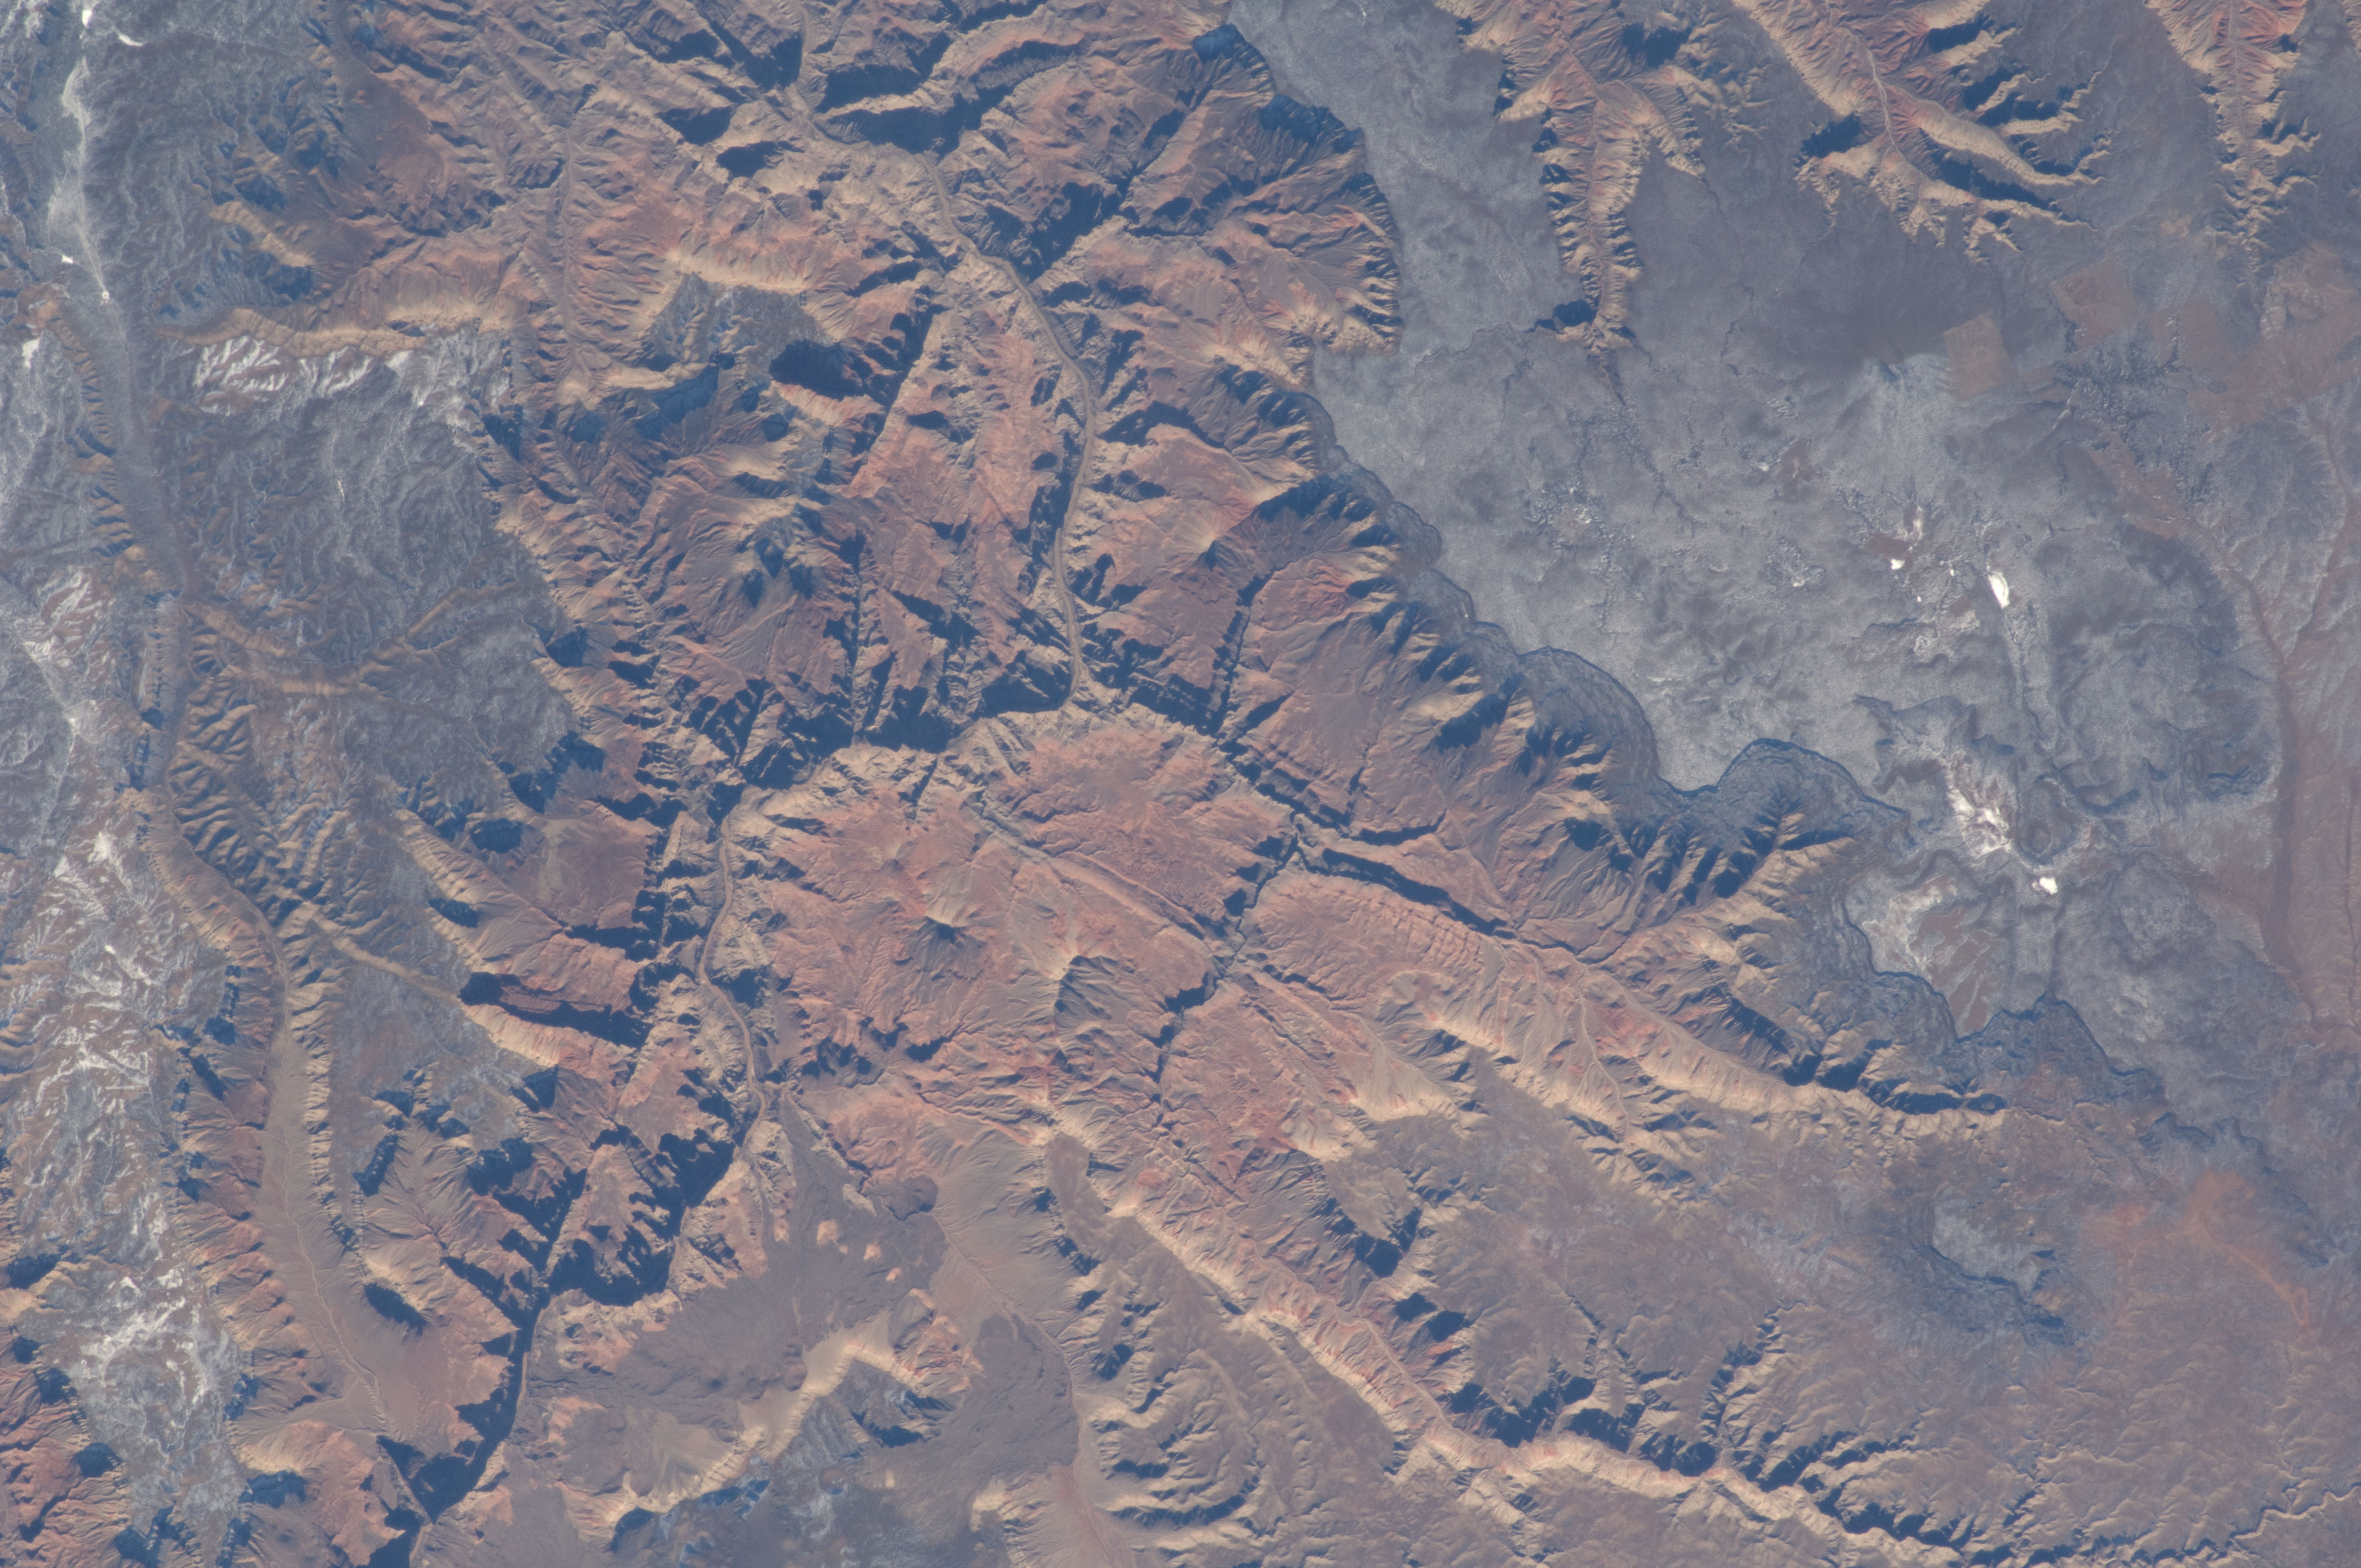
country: USA-ARIZONA
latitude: 36.1
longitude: -113.3
